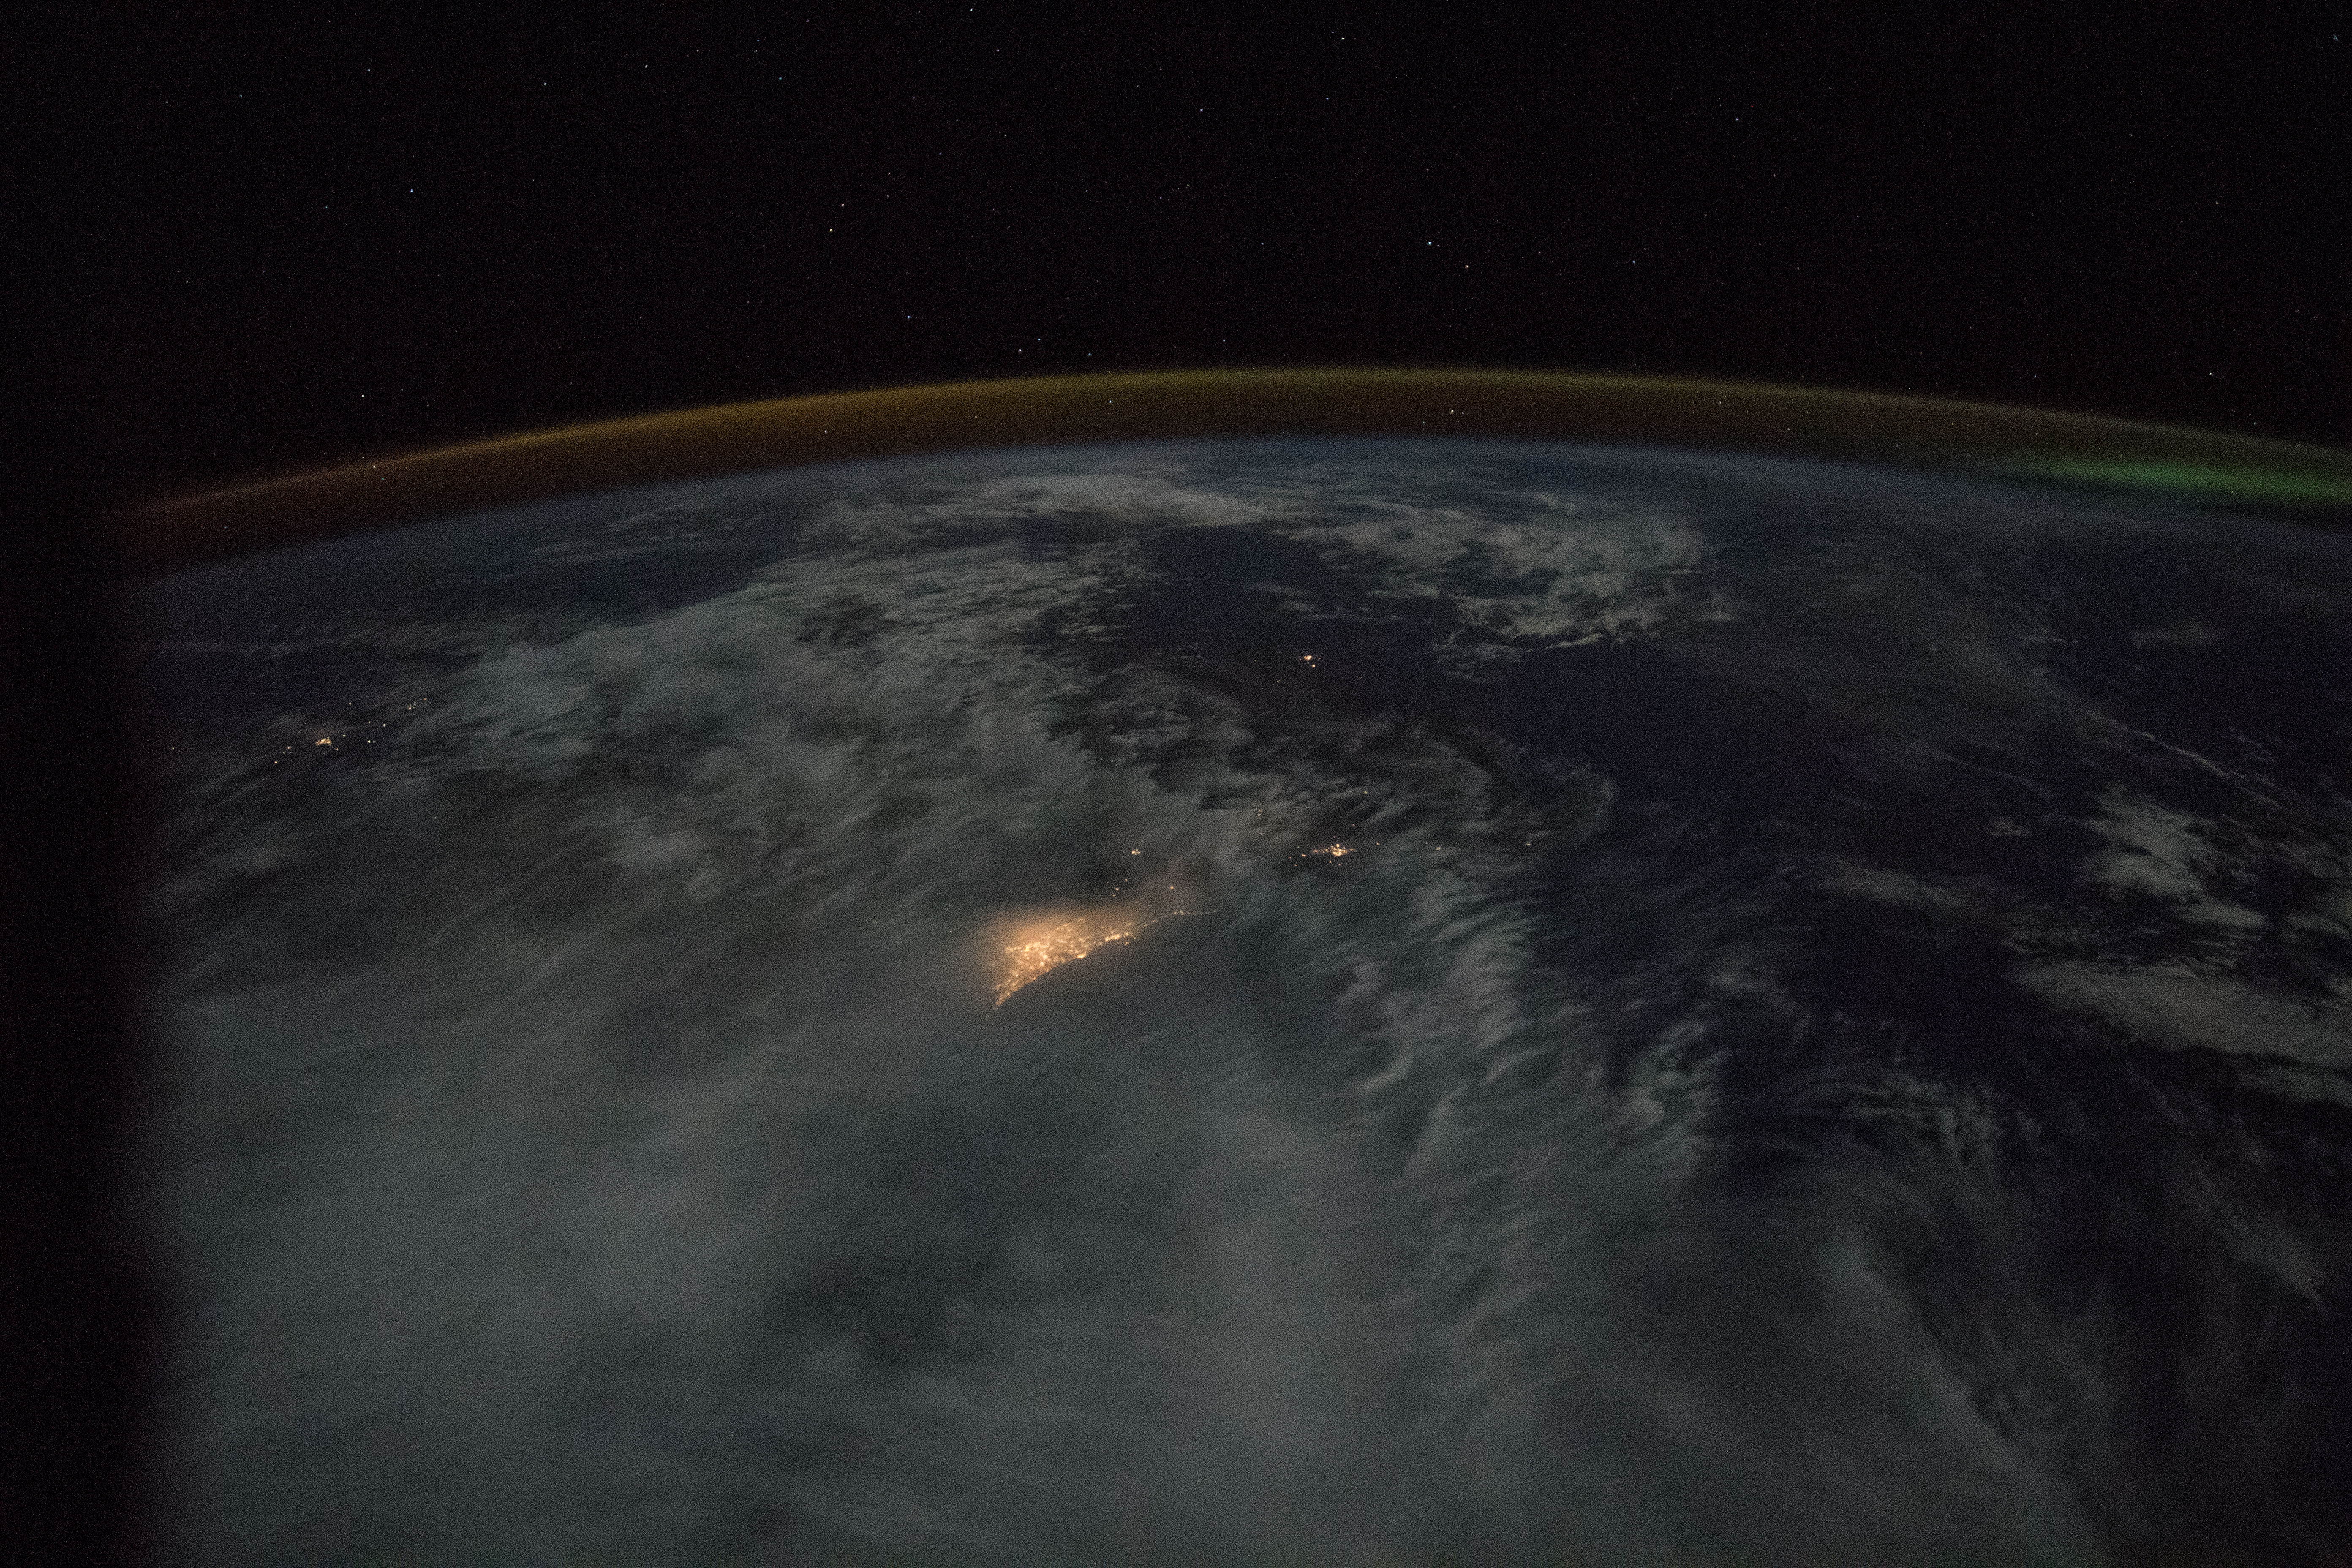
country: AUSTRALIA-WA
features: PERTH, AURORA, DARK EARTHOBS
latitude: -32.5
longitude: 116.0
